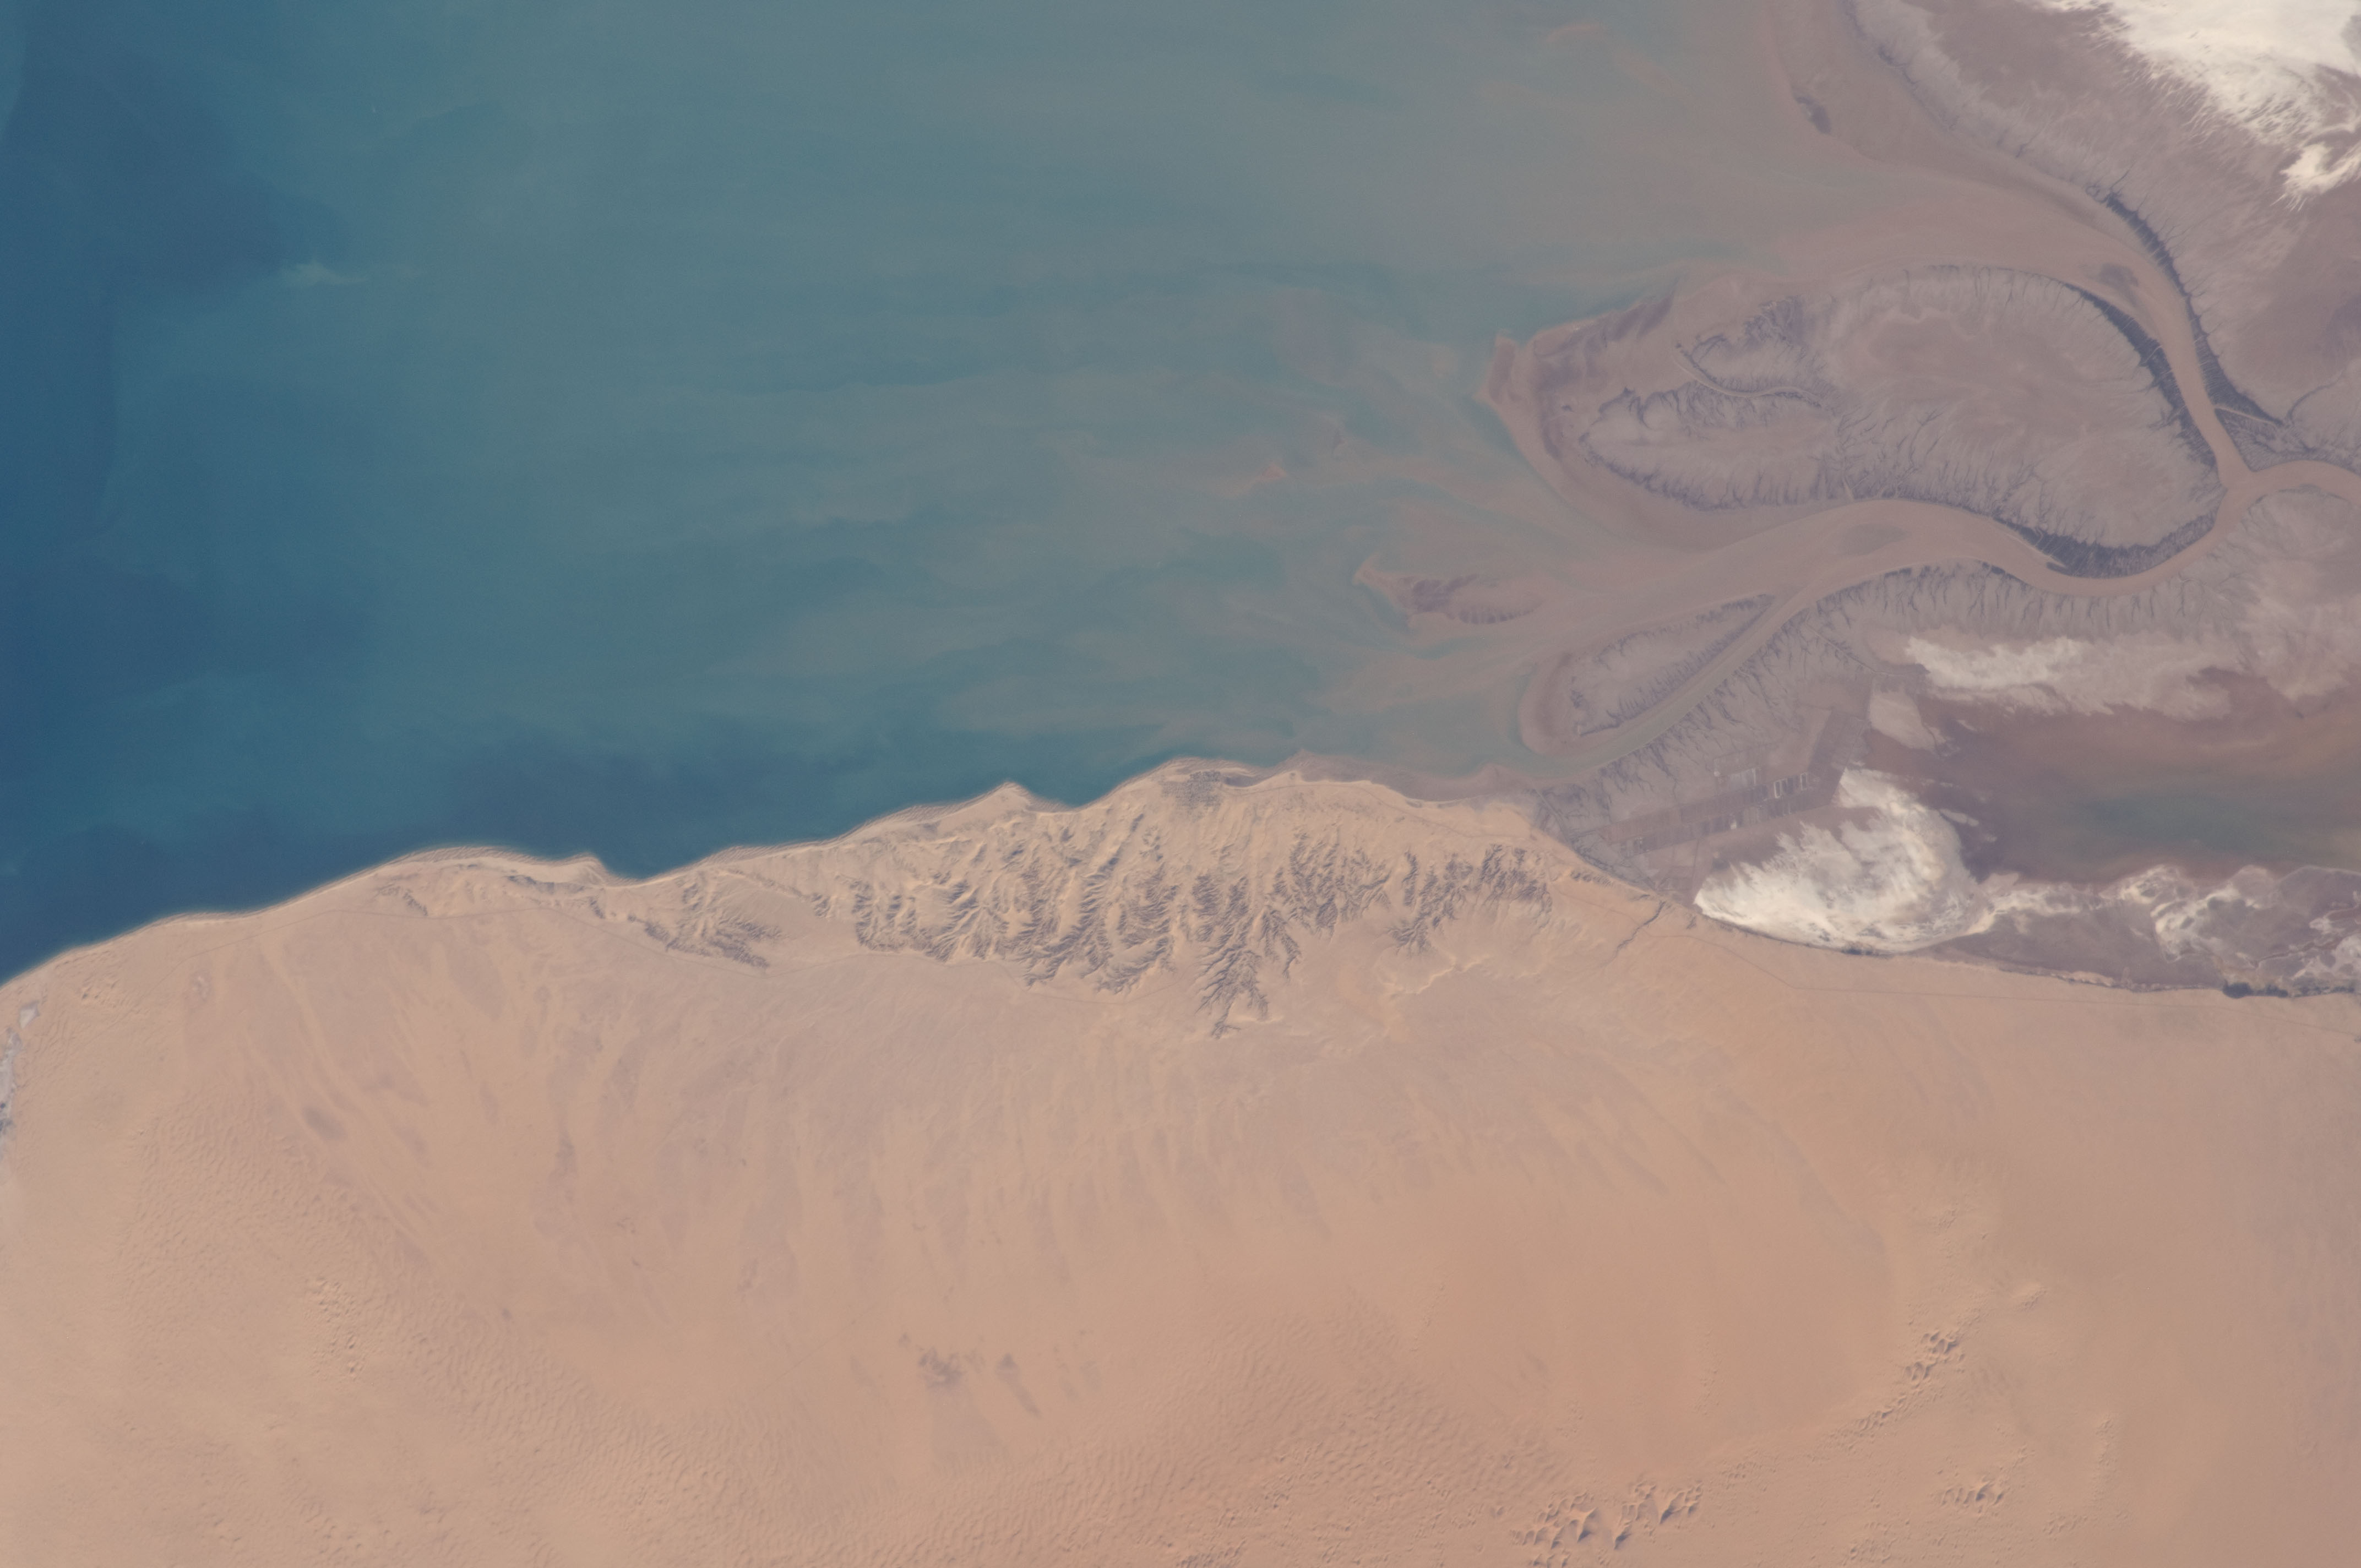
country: MEXICO
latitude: 31.7
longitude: -114.5
